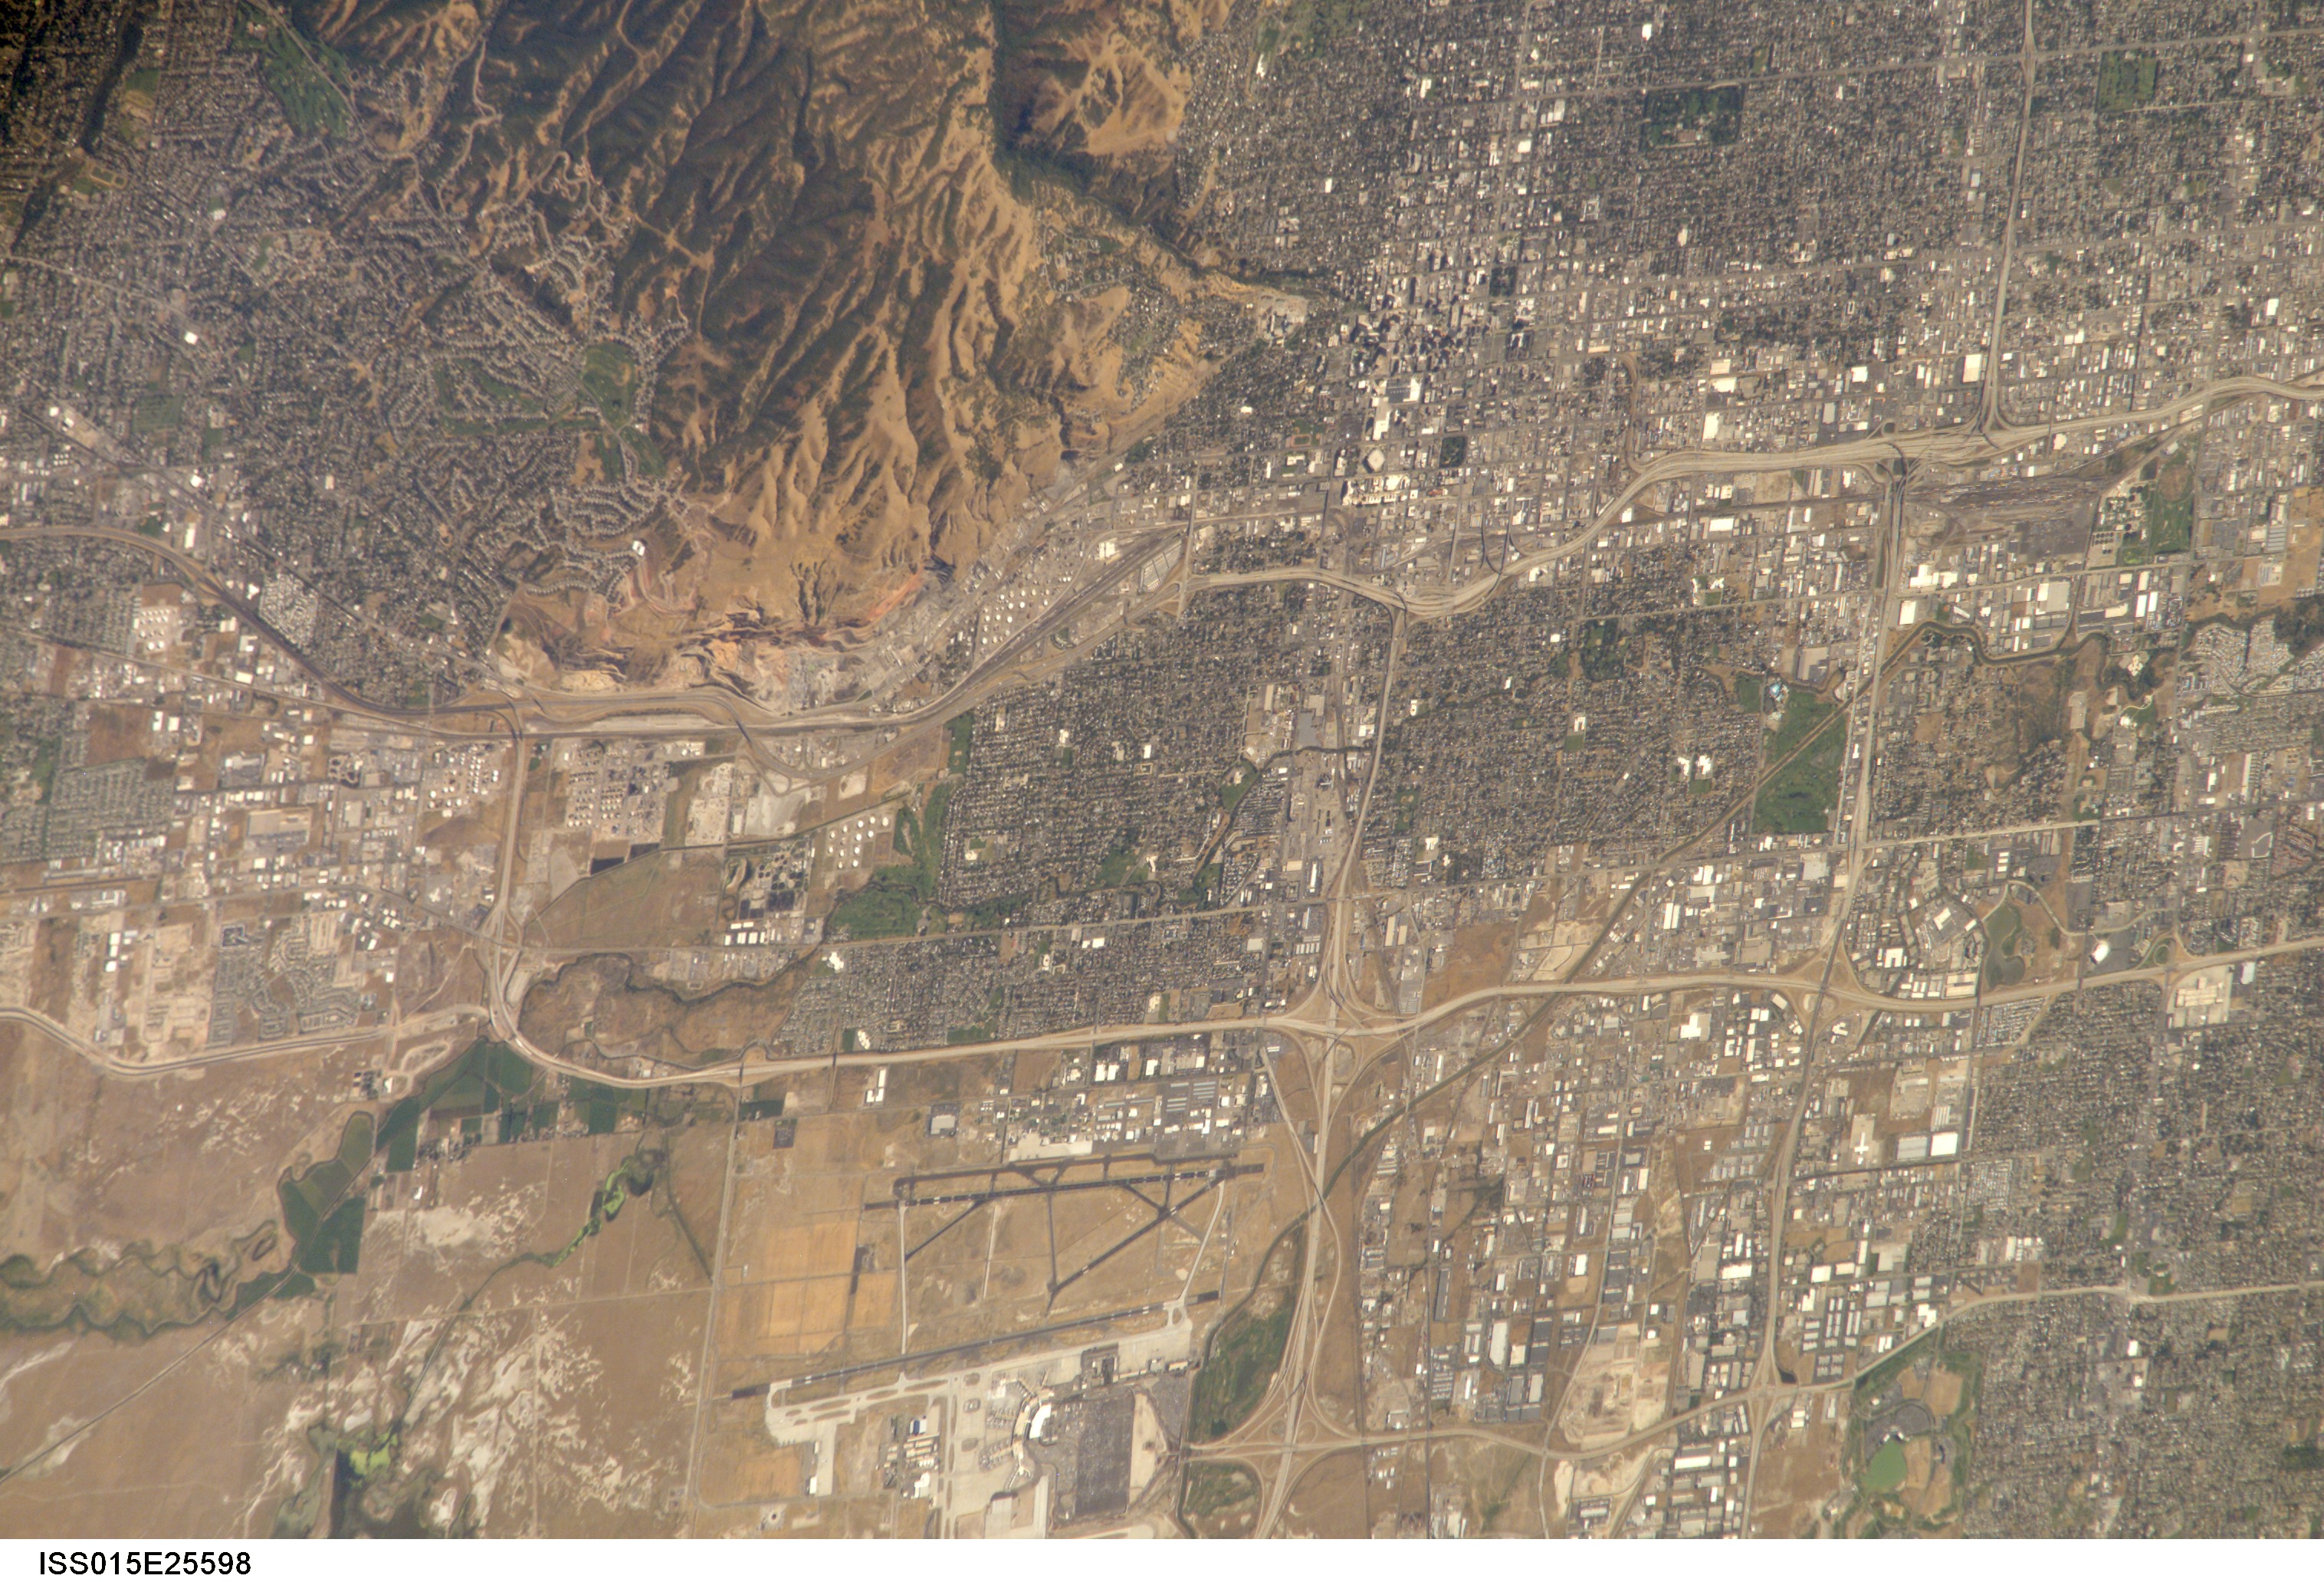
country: USA-UTAH
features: SALT LAKE CITY, AIRPORT, ROADS
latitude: 40.8
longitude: -111.9
